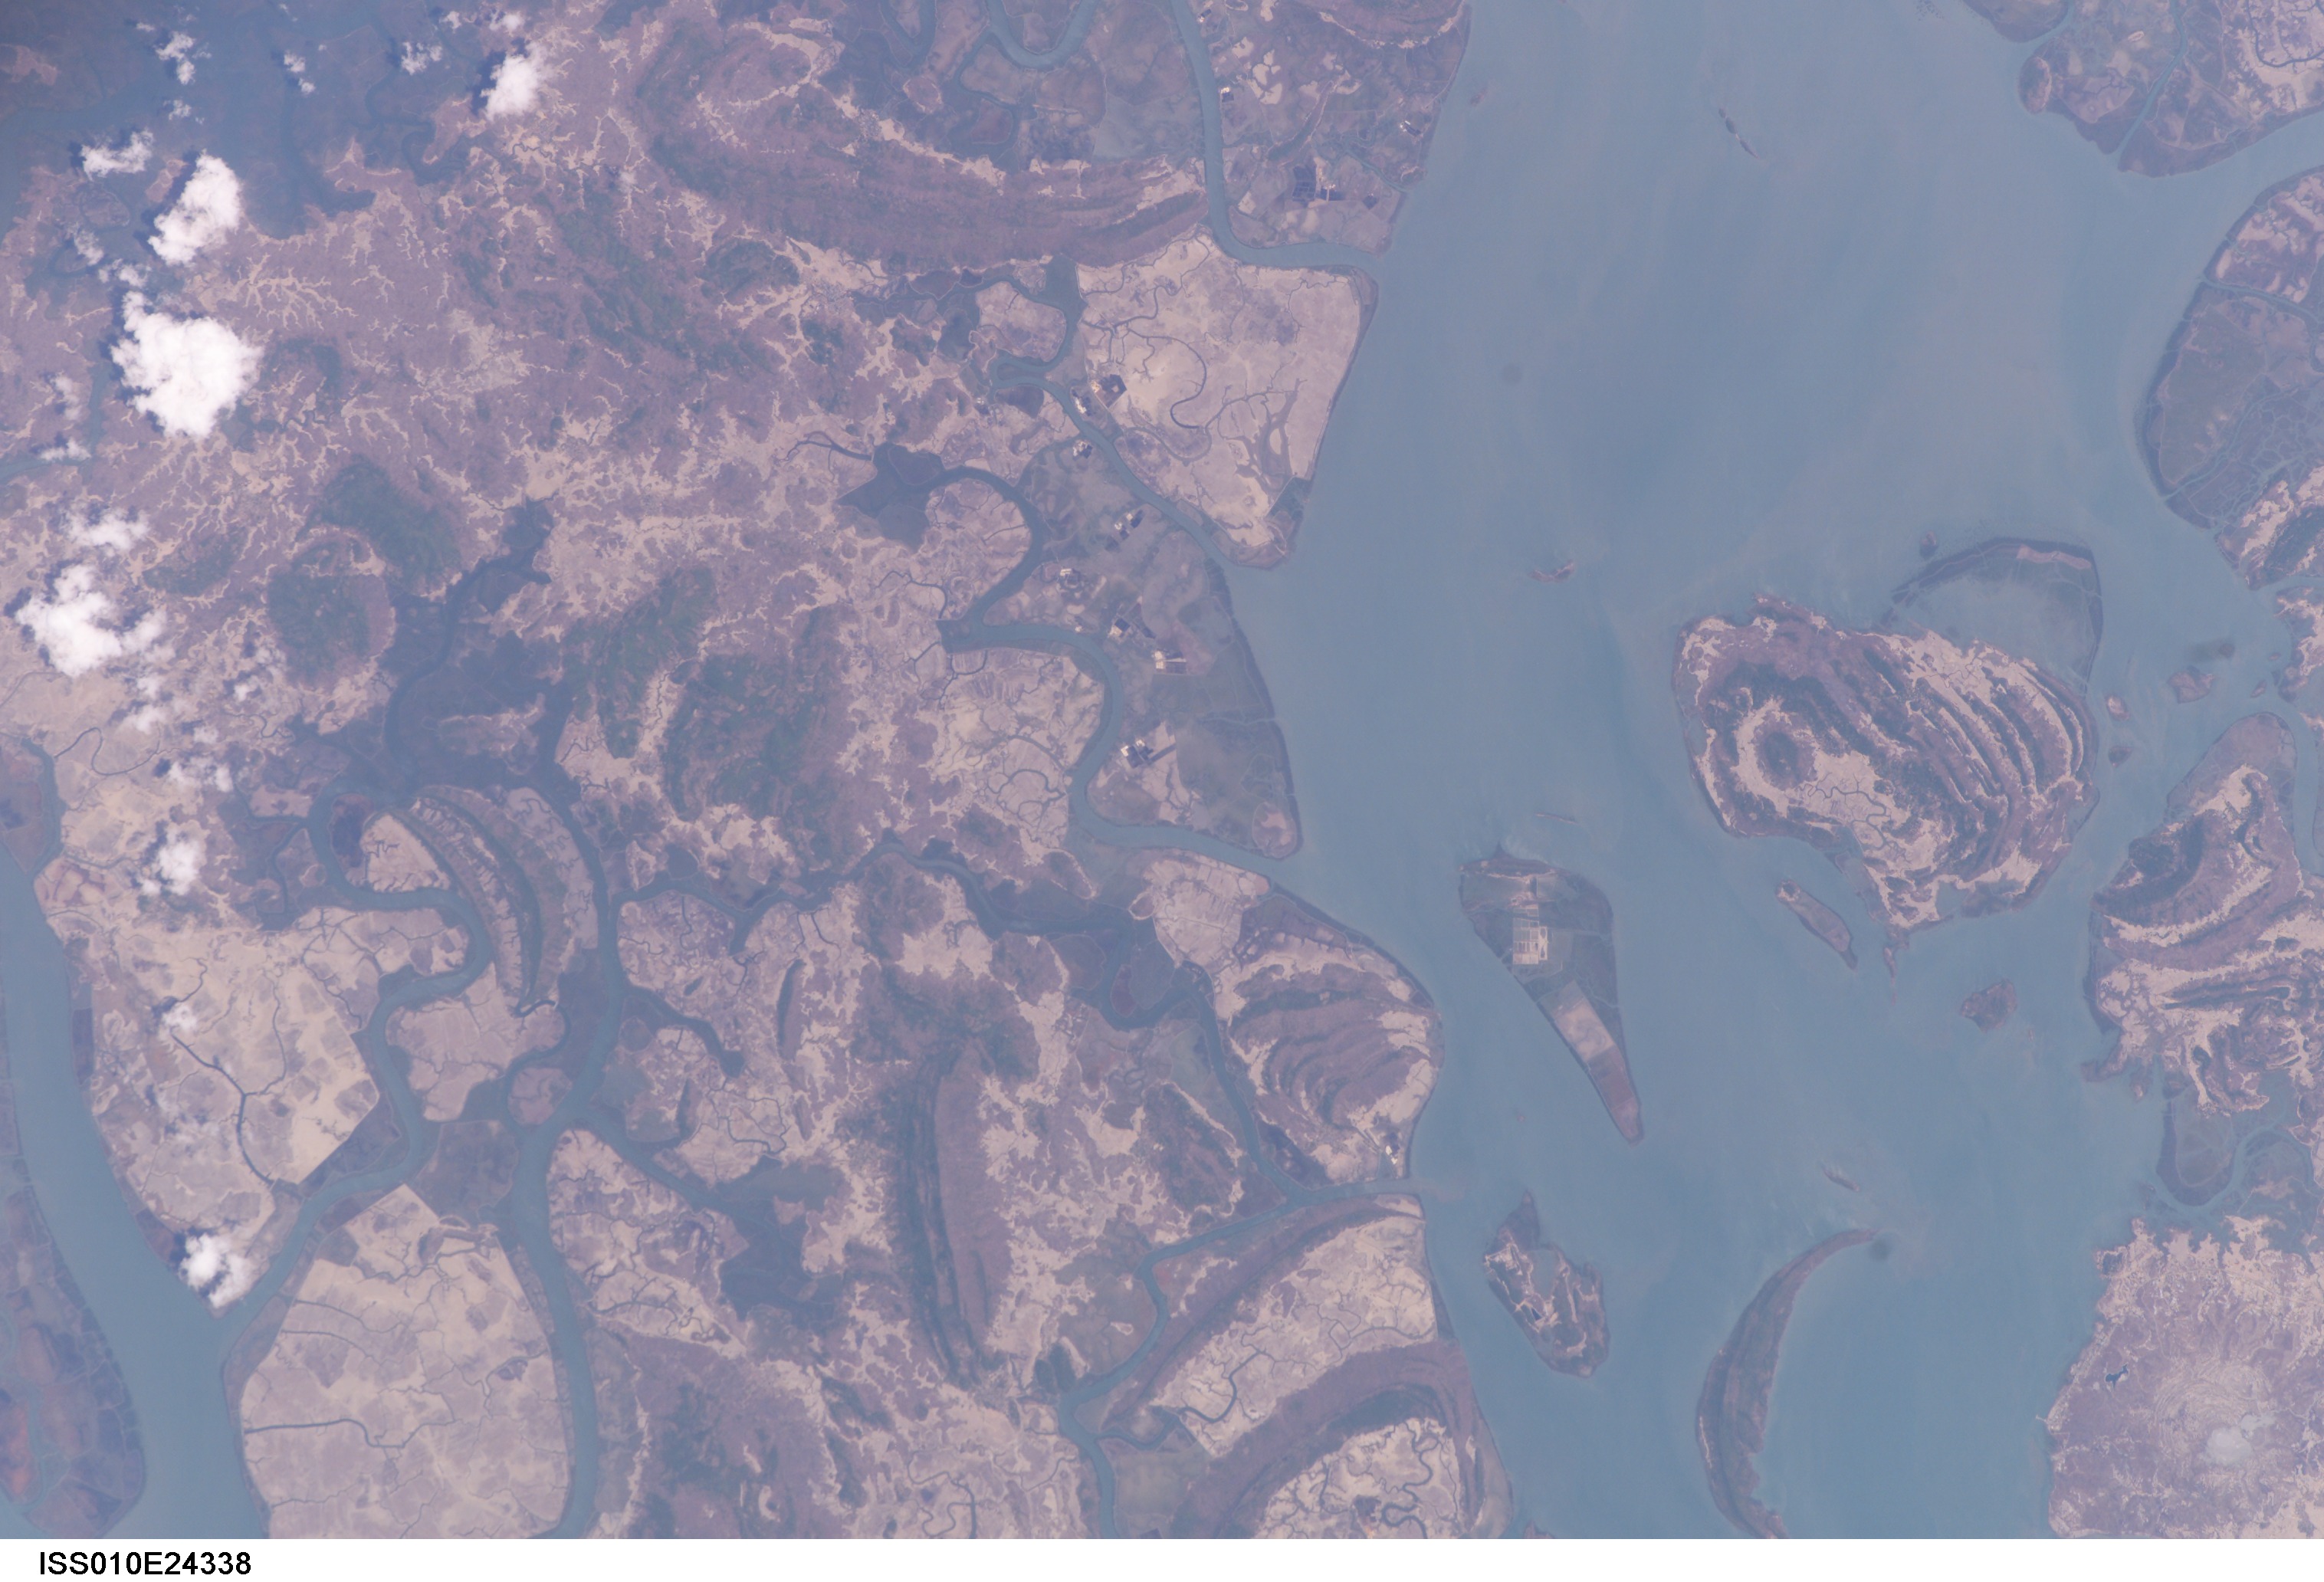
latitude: 19.4
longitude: 93.7
